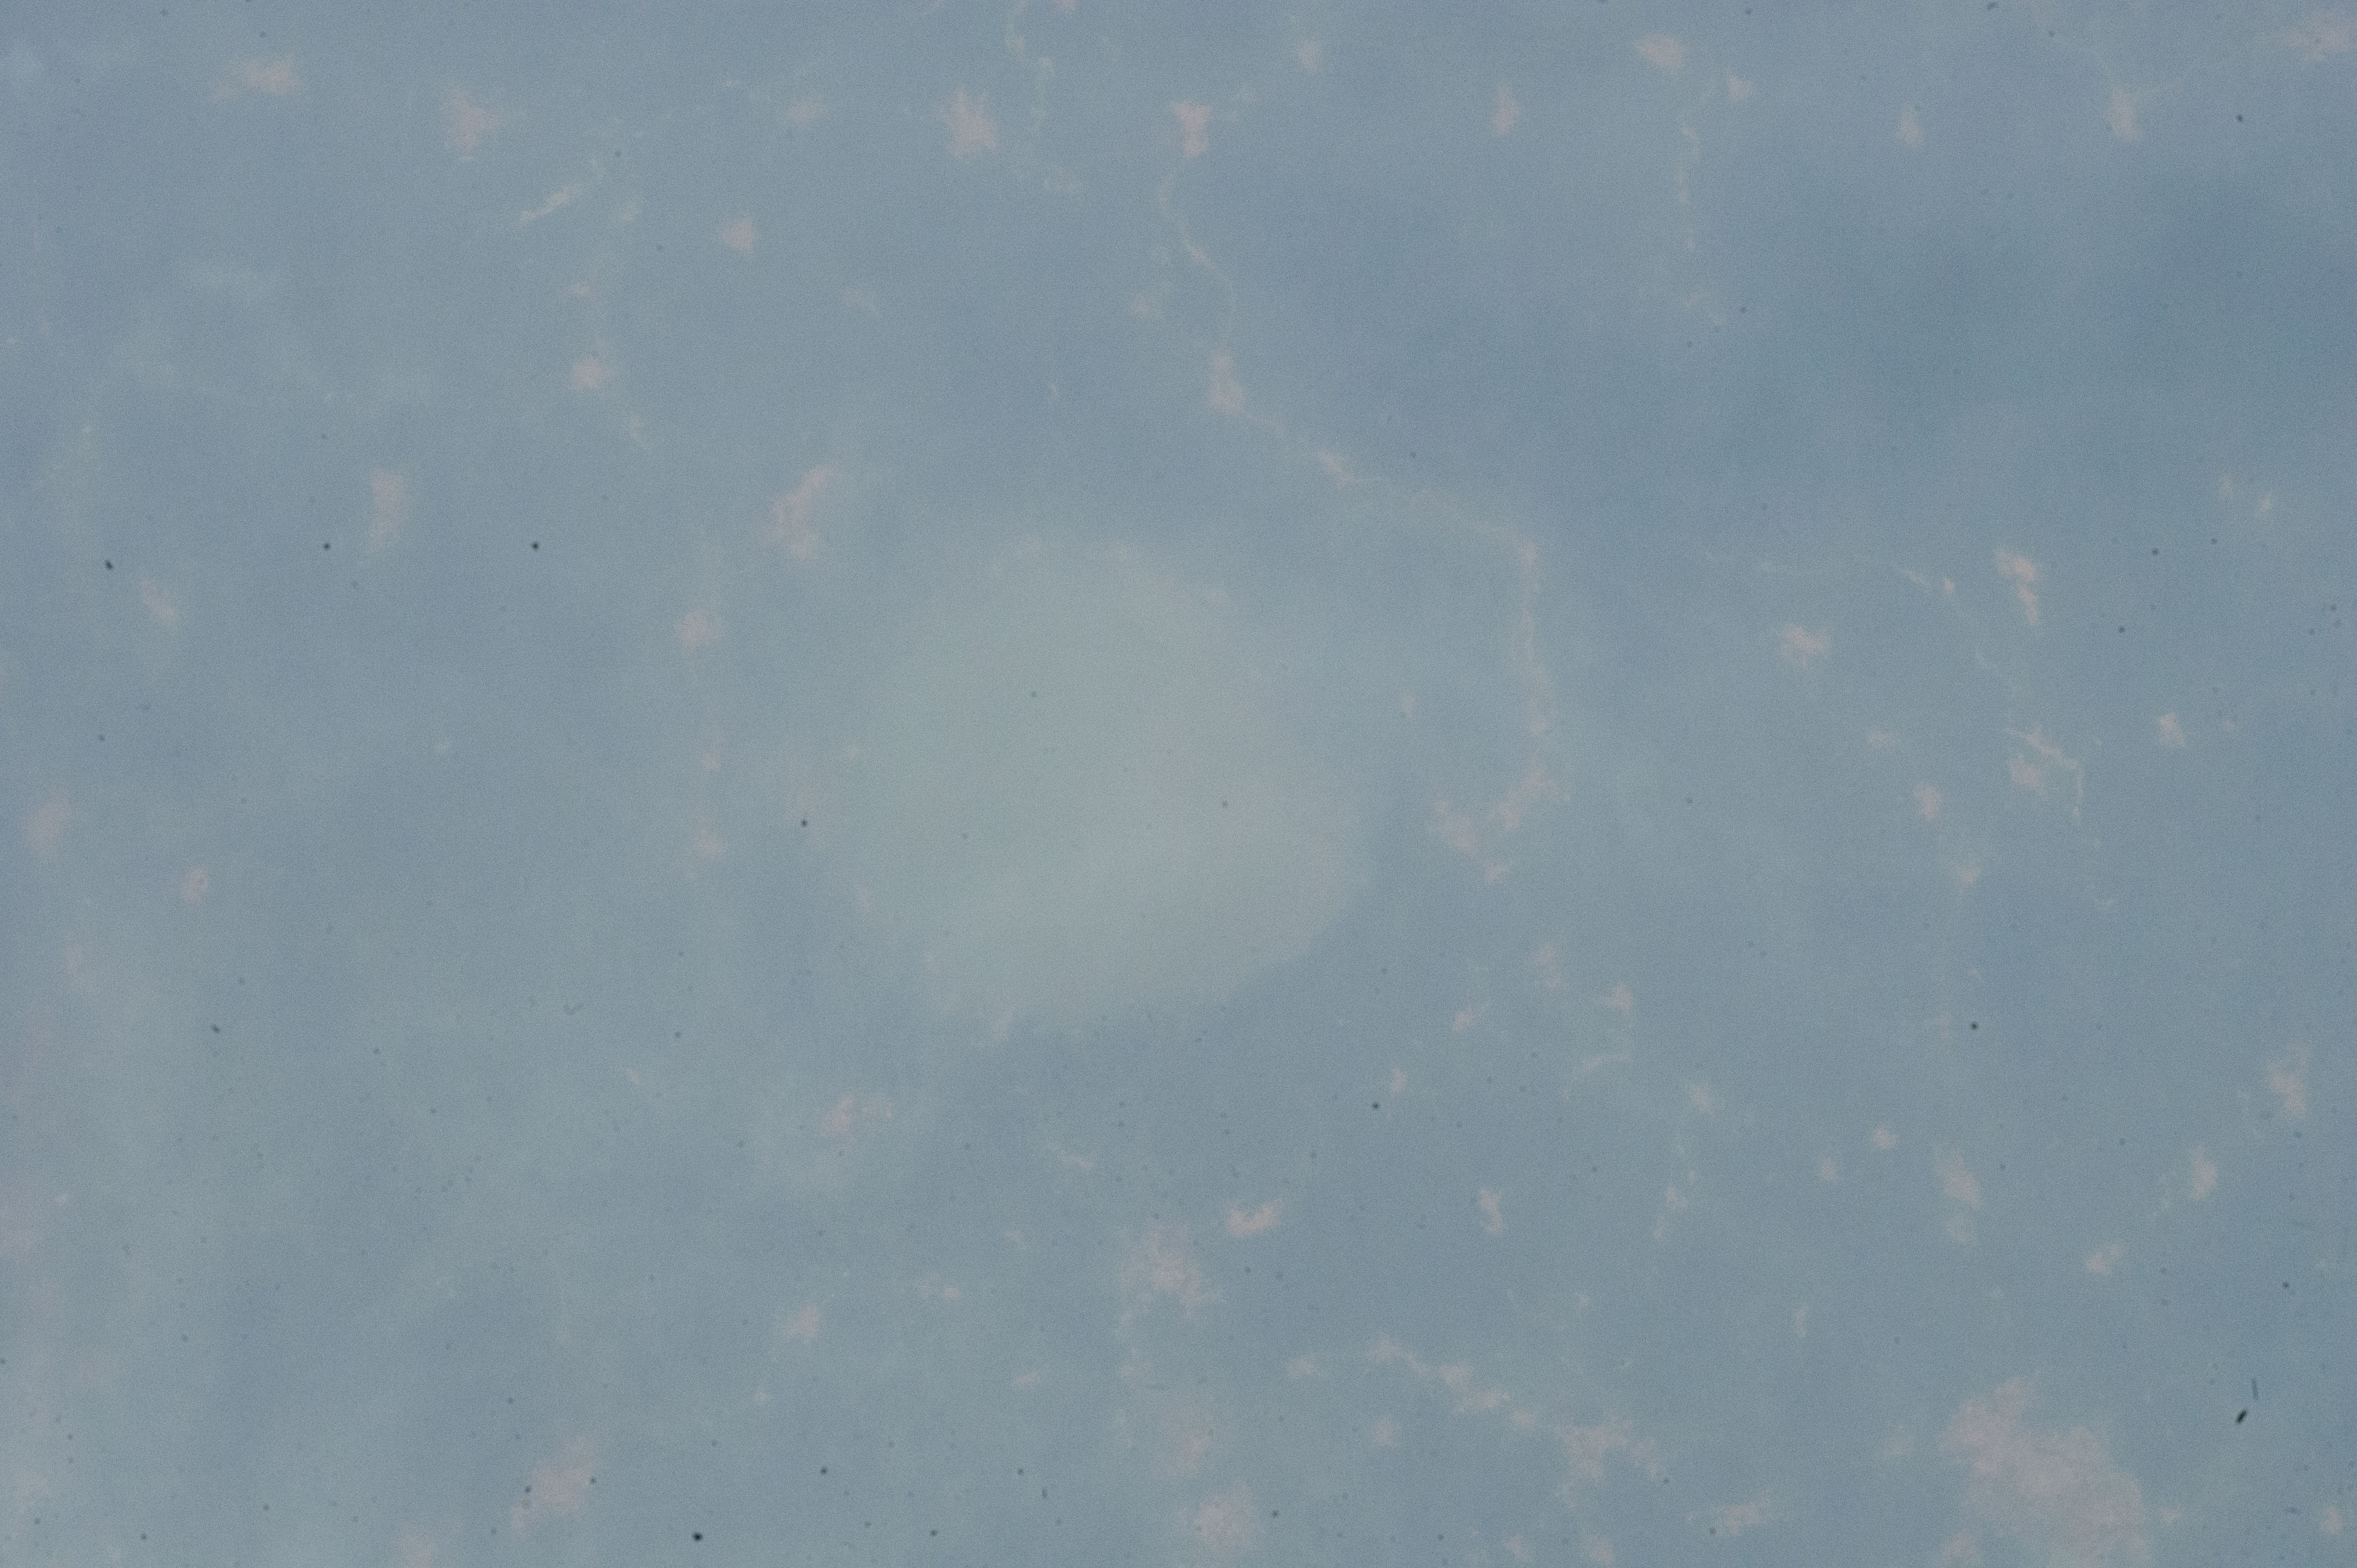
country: GHANA
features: BOSUMTWI IMPACT CRATER, LAKE, FOREST, ROADS, DENSE HAZE, SOFT
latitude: 6.5
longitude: -1.4
